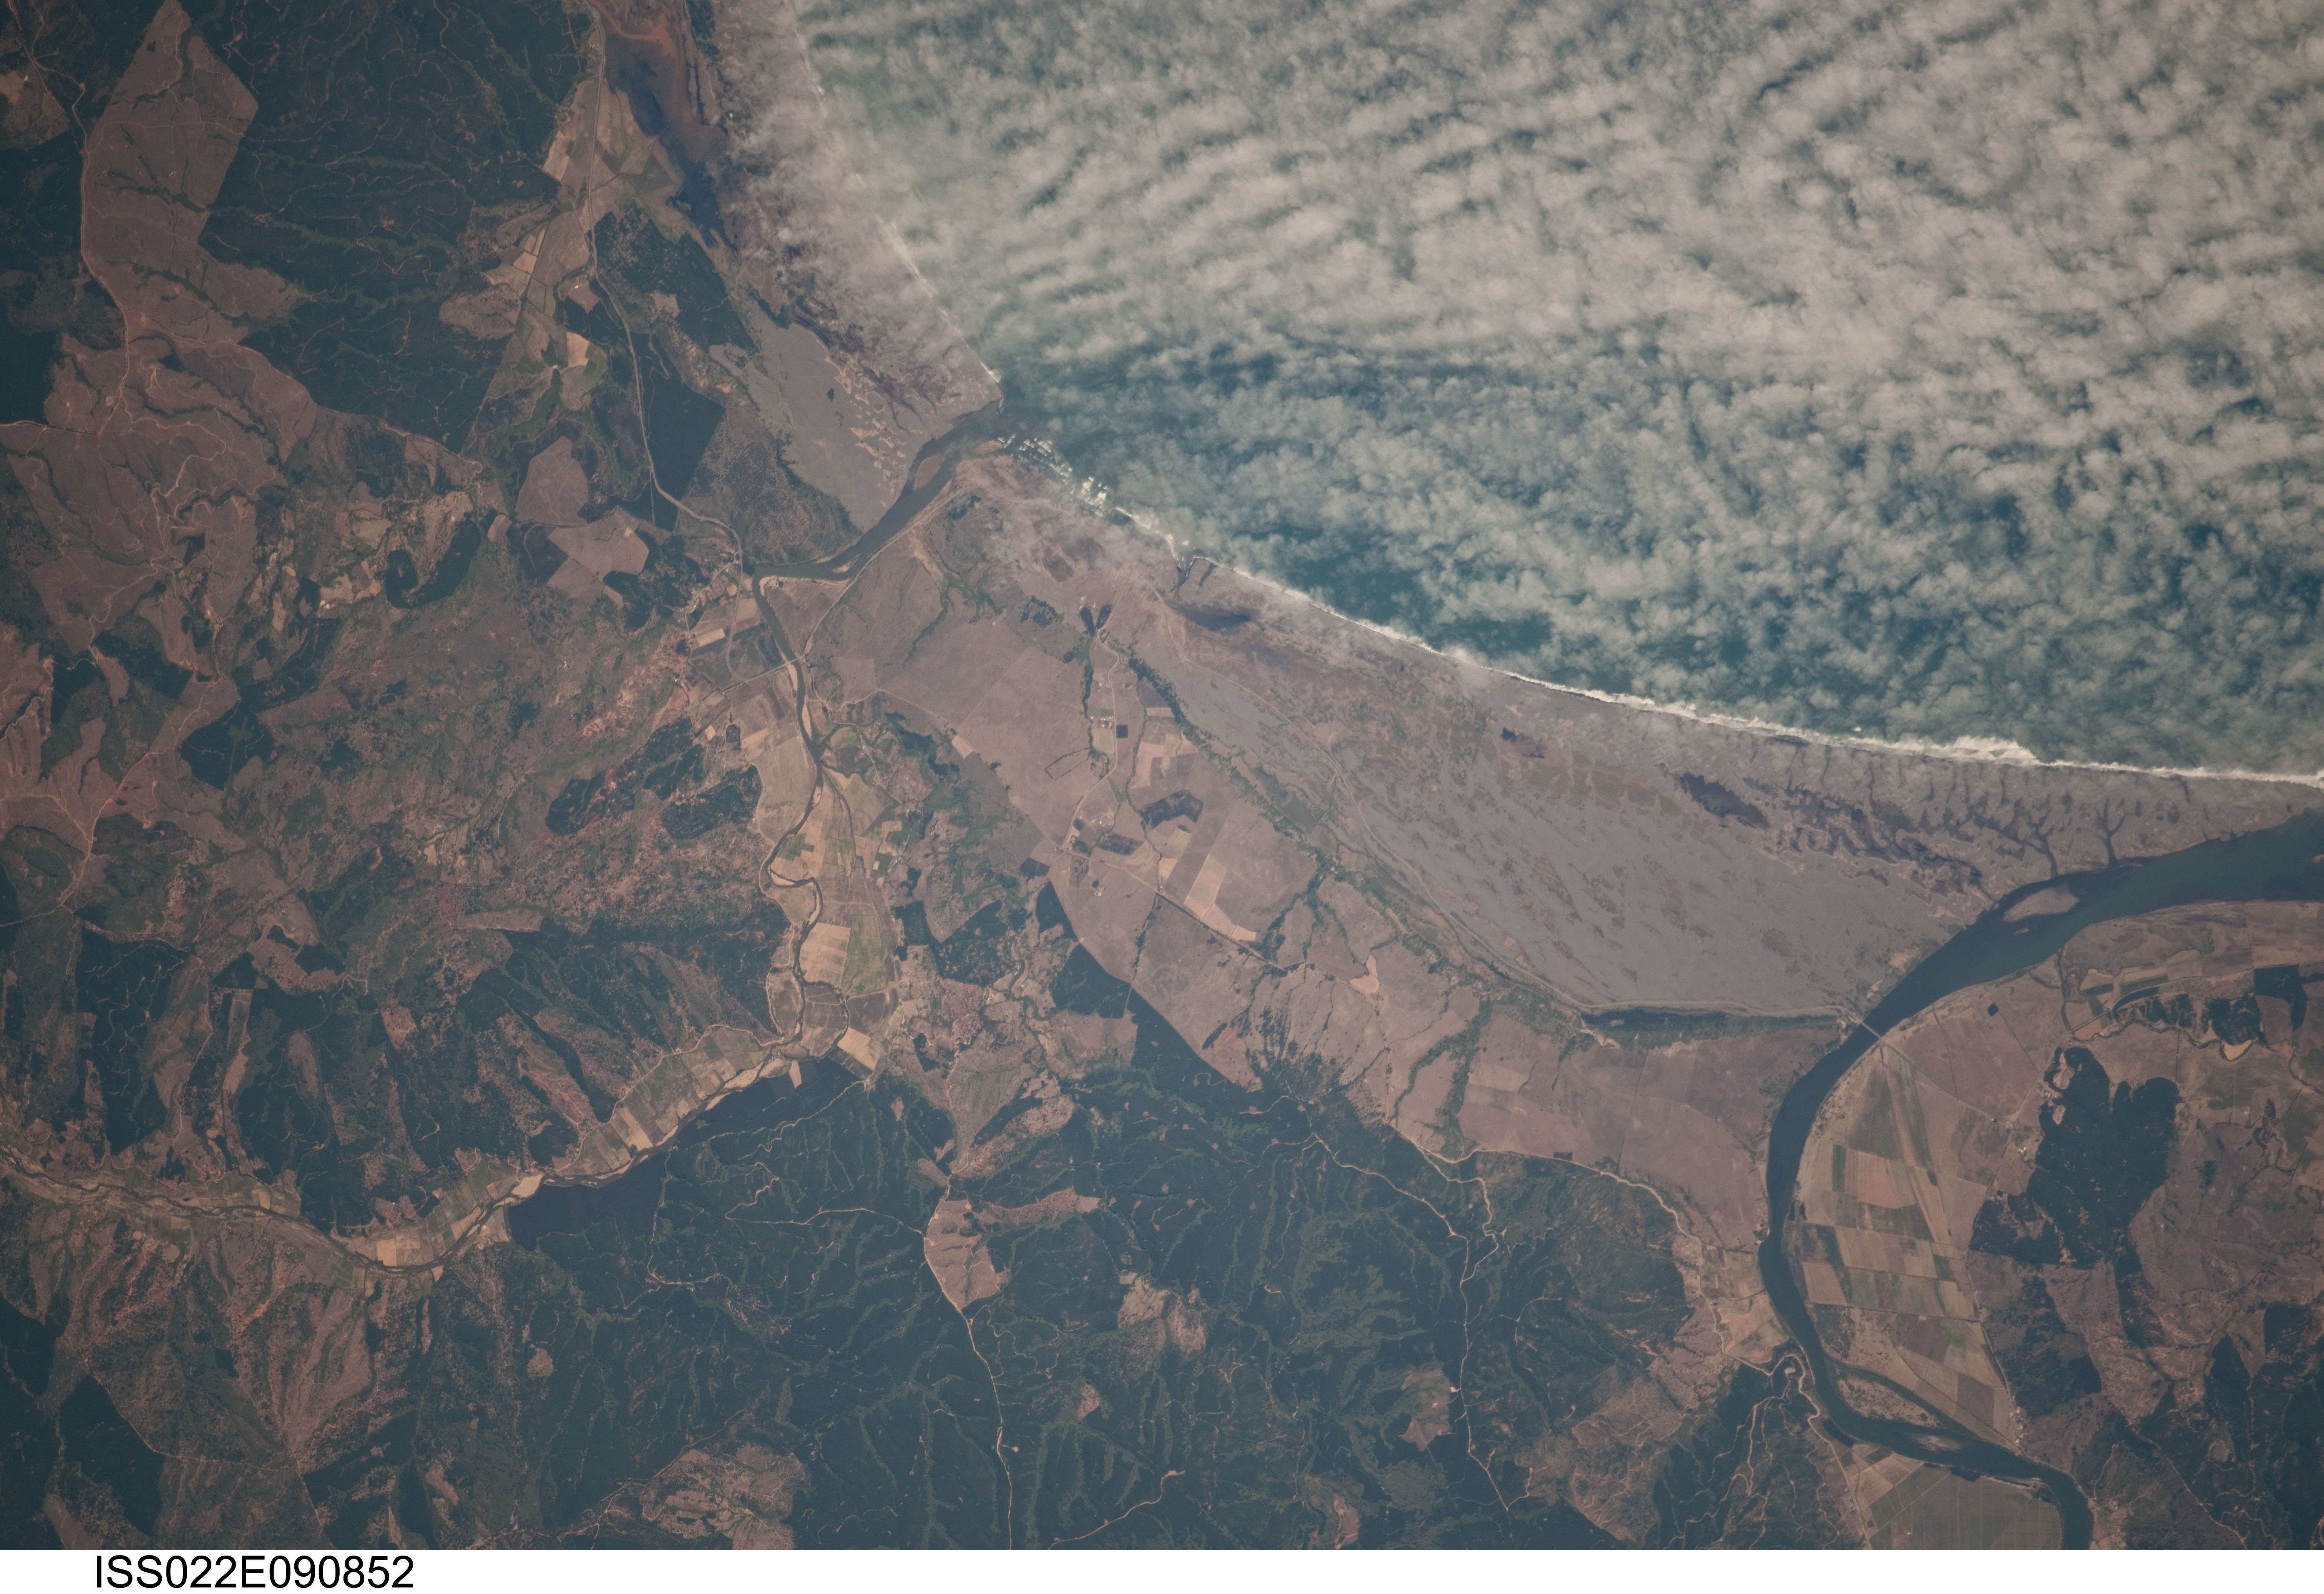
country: CHILE
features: CHANQUIUQUE, MATAUITO R., COAST, FOR.
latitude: -35.1
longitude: -72.2
